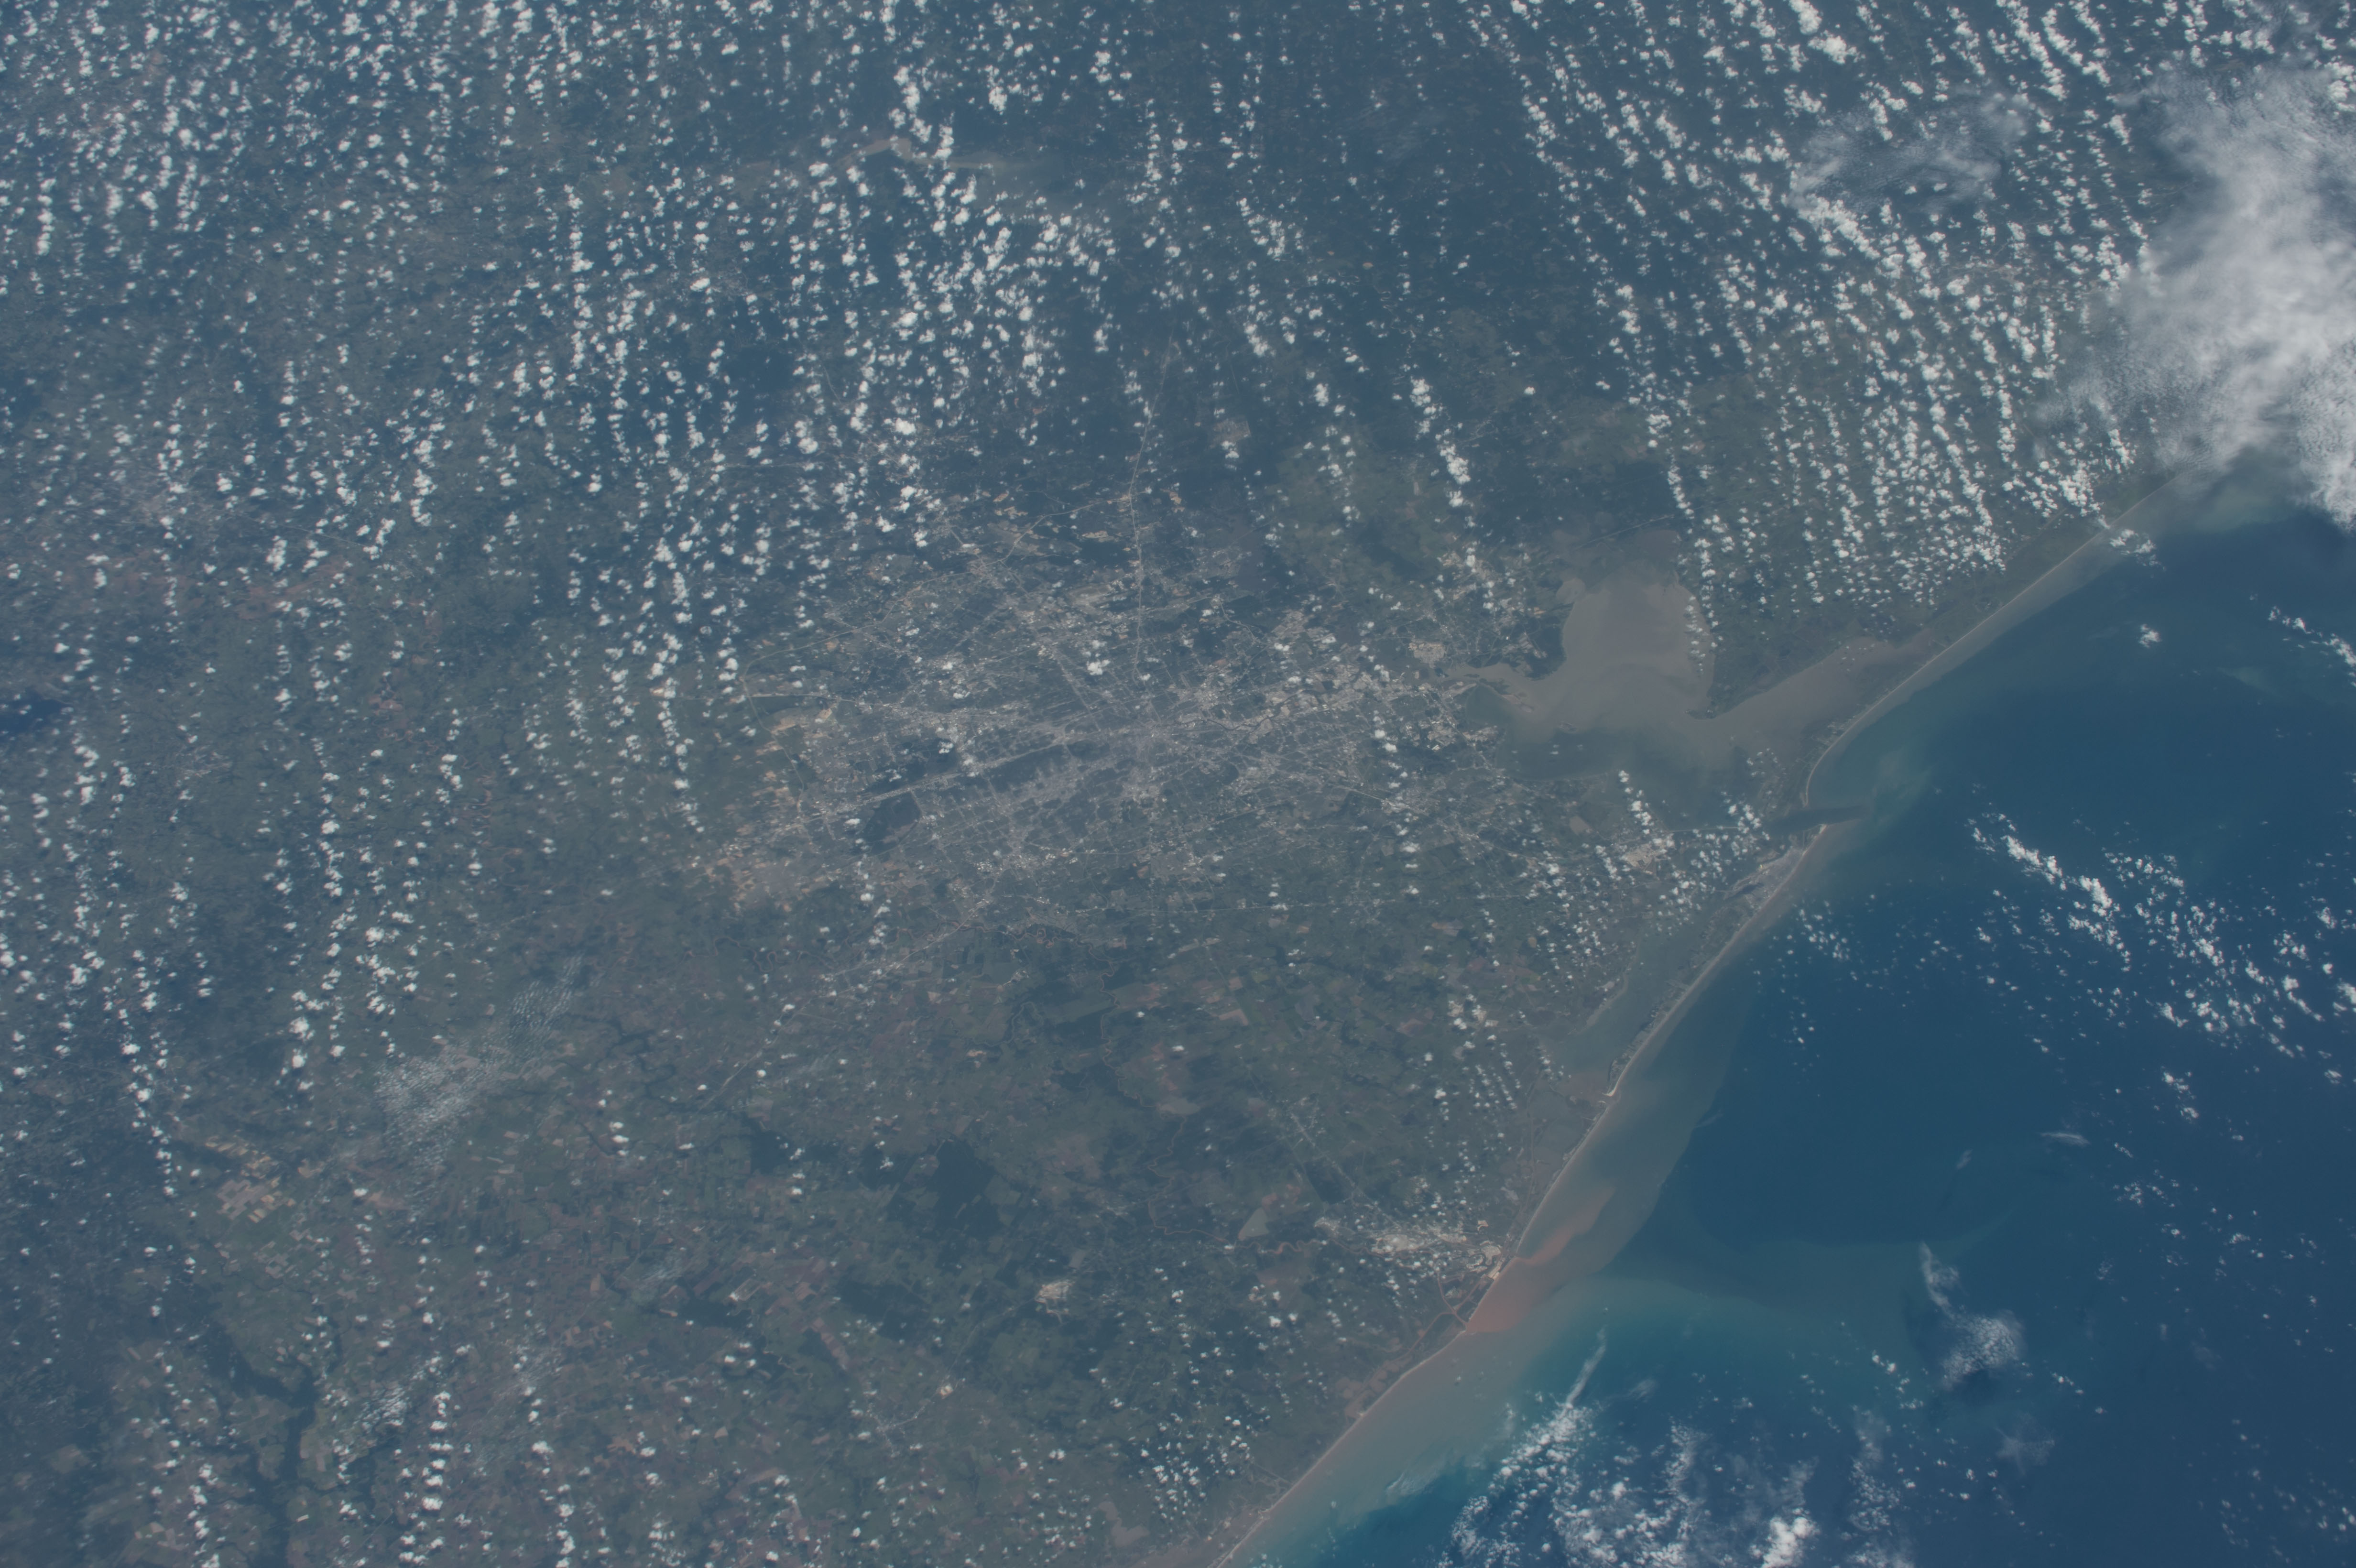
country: USA-TEXAS
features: HOUSTON, PASADENA, LEAGUE CITY, PEARLAND, GALVESTON BAY, GALVESTON, GULF OF MEXICO, TRINITY BAY, GALVESTON ISLAND, COASTLINE
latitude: 29.5
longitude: -95.5
